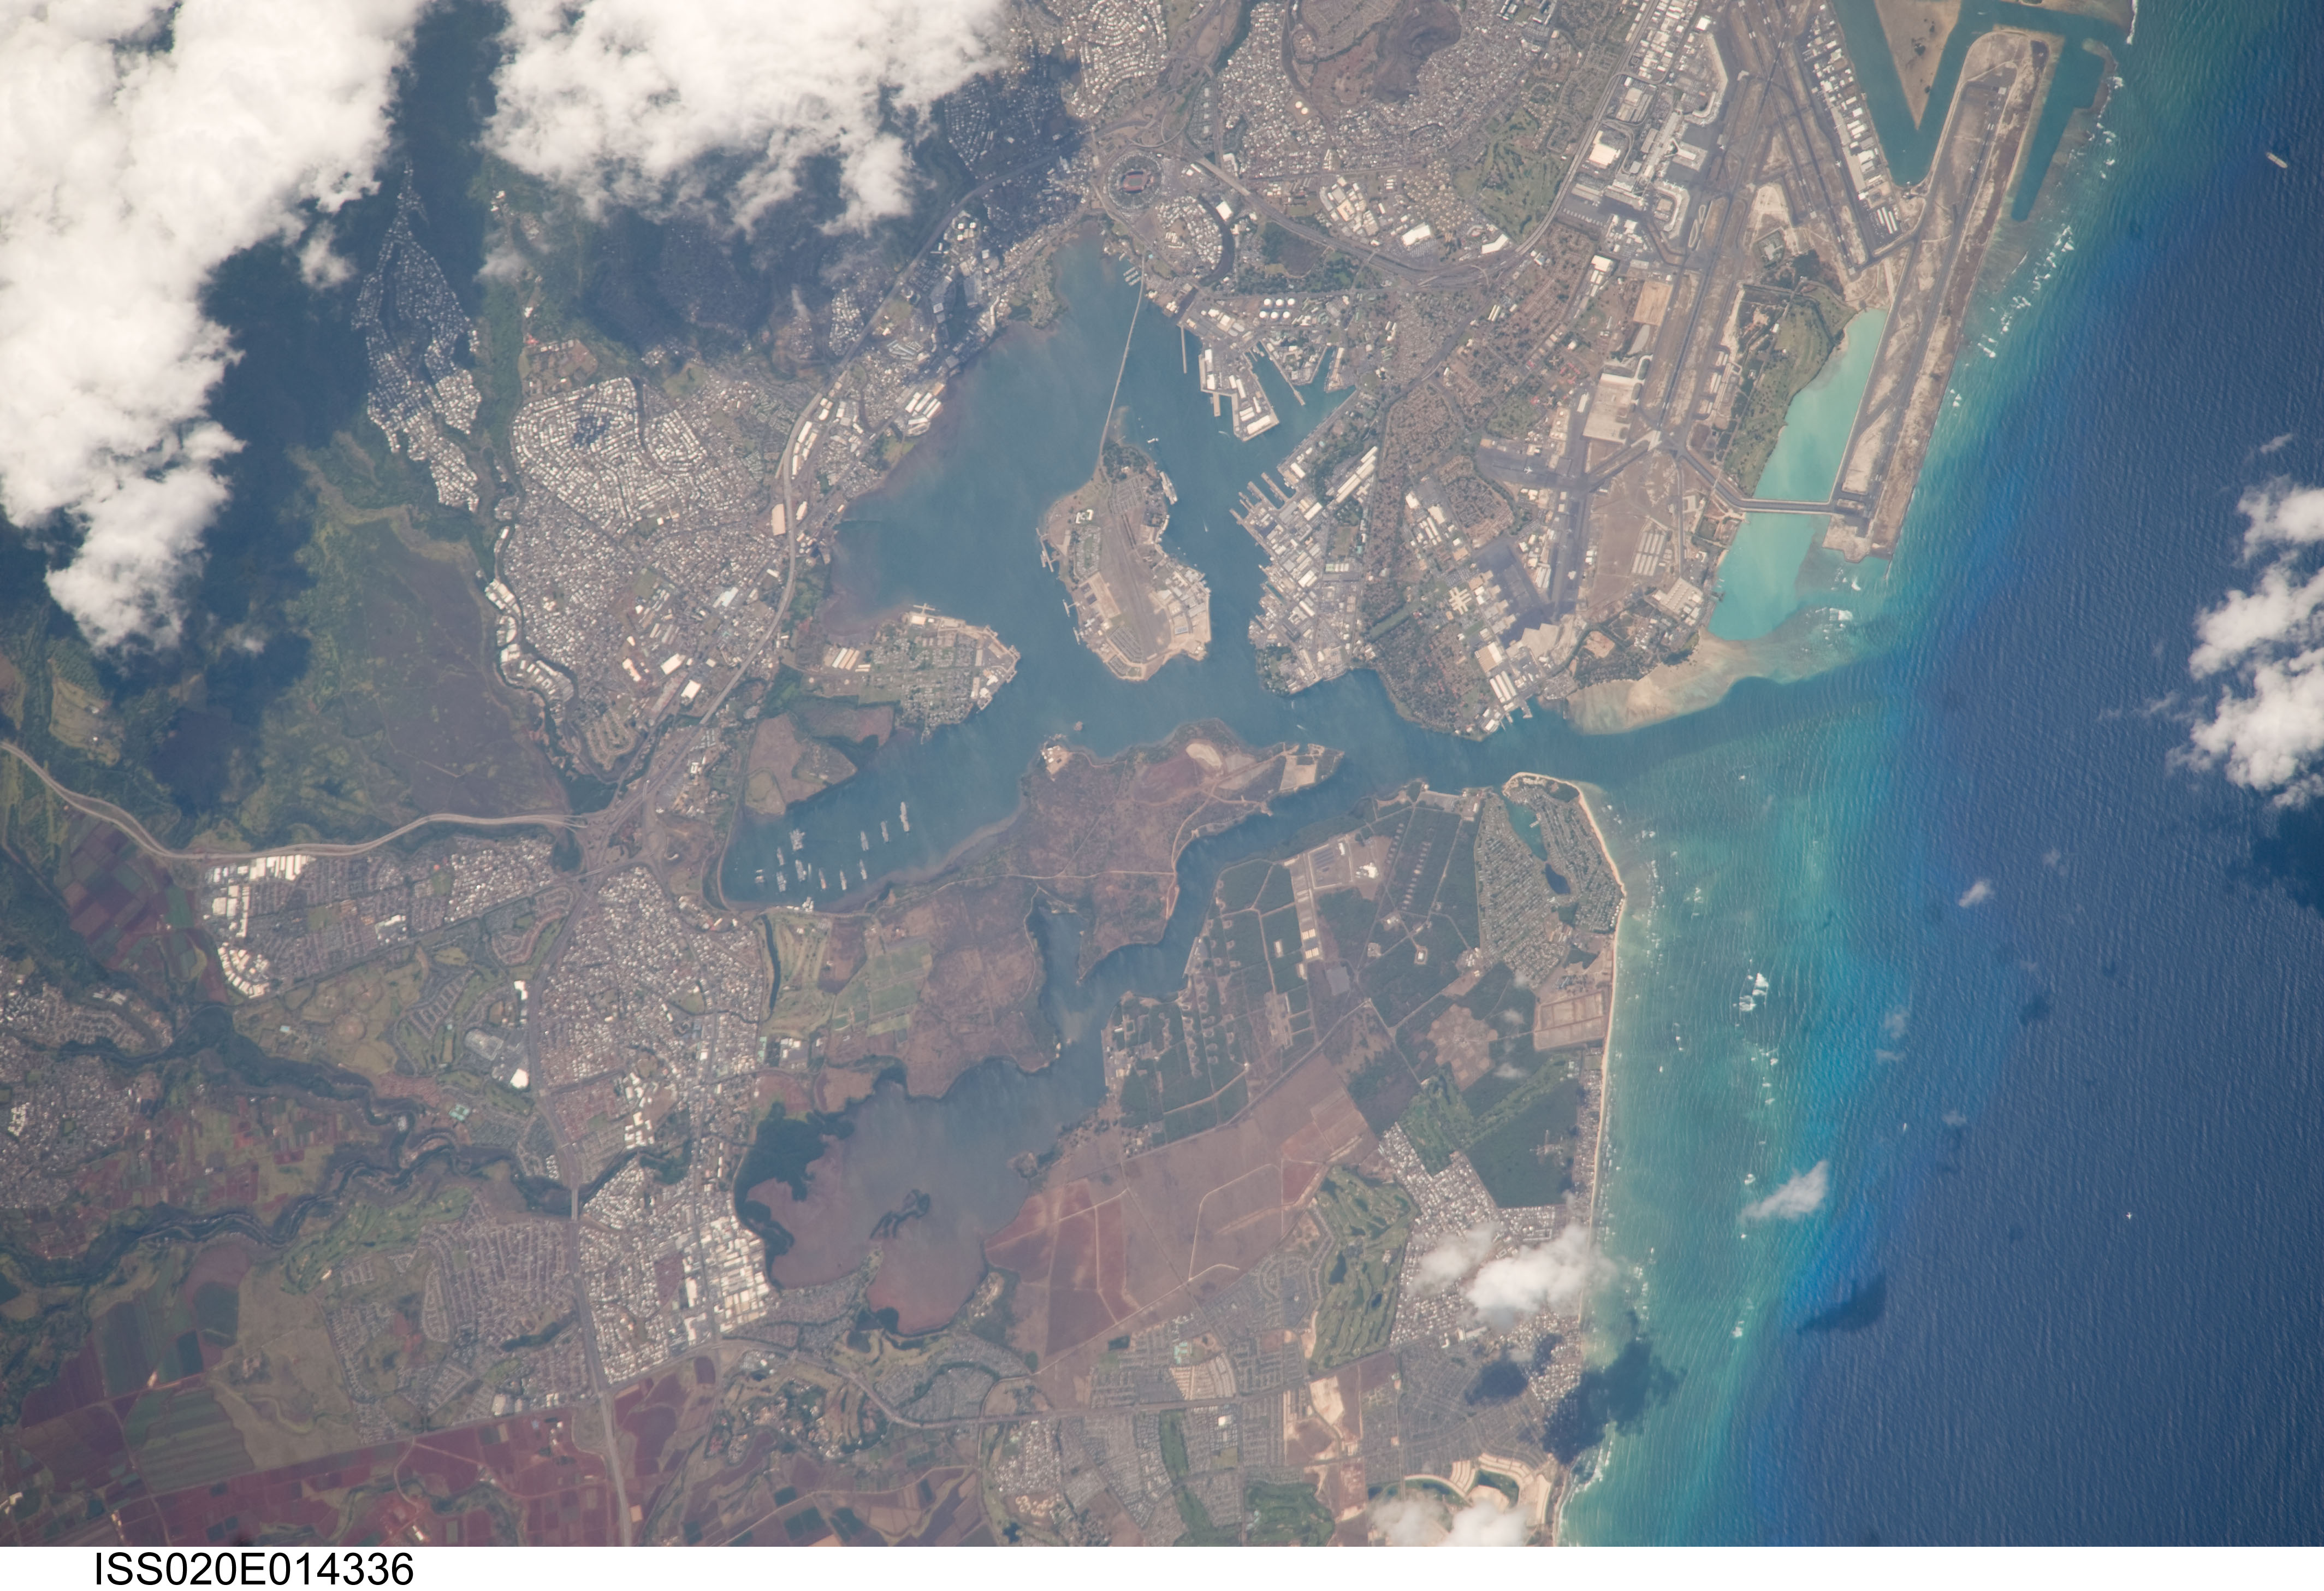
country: USA-HAWAII
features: WAIPAHU,EWA BEACH,EAST LOCH,MIDDLE LOCH,PEARL HARBOR,WEST LOCH,OʻAHU,HONOLULU INTERNATIONAL AIRPORT,IROQUOIS POINT,HICKAM FIELD,FORD ISLAND NAVAL ALF (PHNP),WAIPIO,HONOLULU HI,HONOLULU INTERNATIONAL AIRPORT (PHNL),PEARL CITY HI,FORD ISLAND,WAIMALU,ADMIRAL CLAREY BRIDGE
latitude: 21.4
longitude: -158.0
